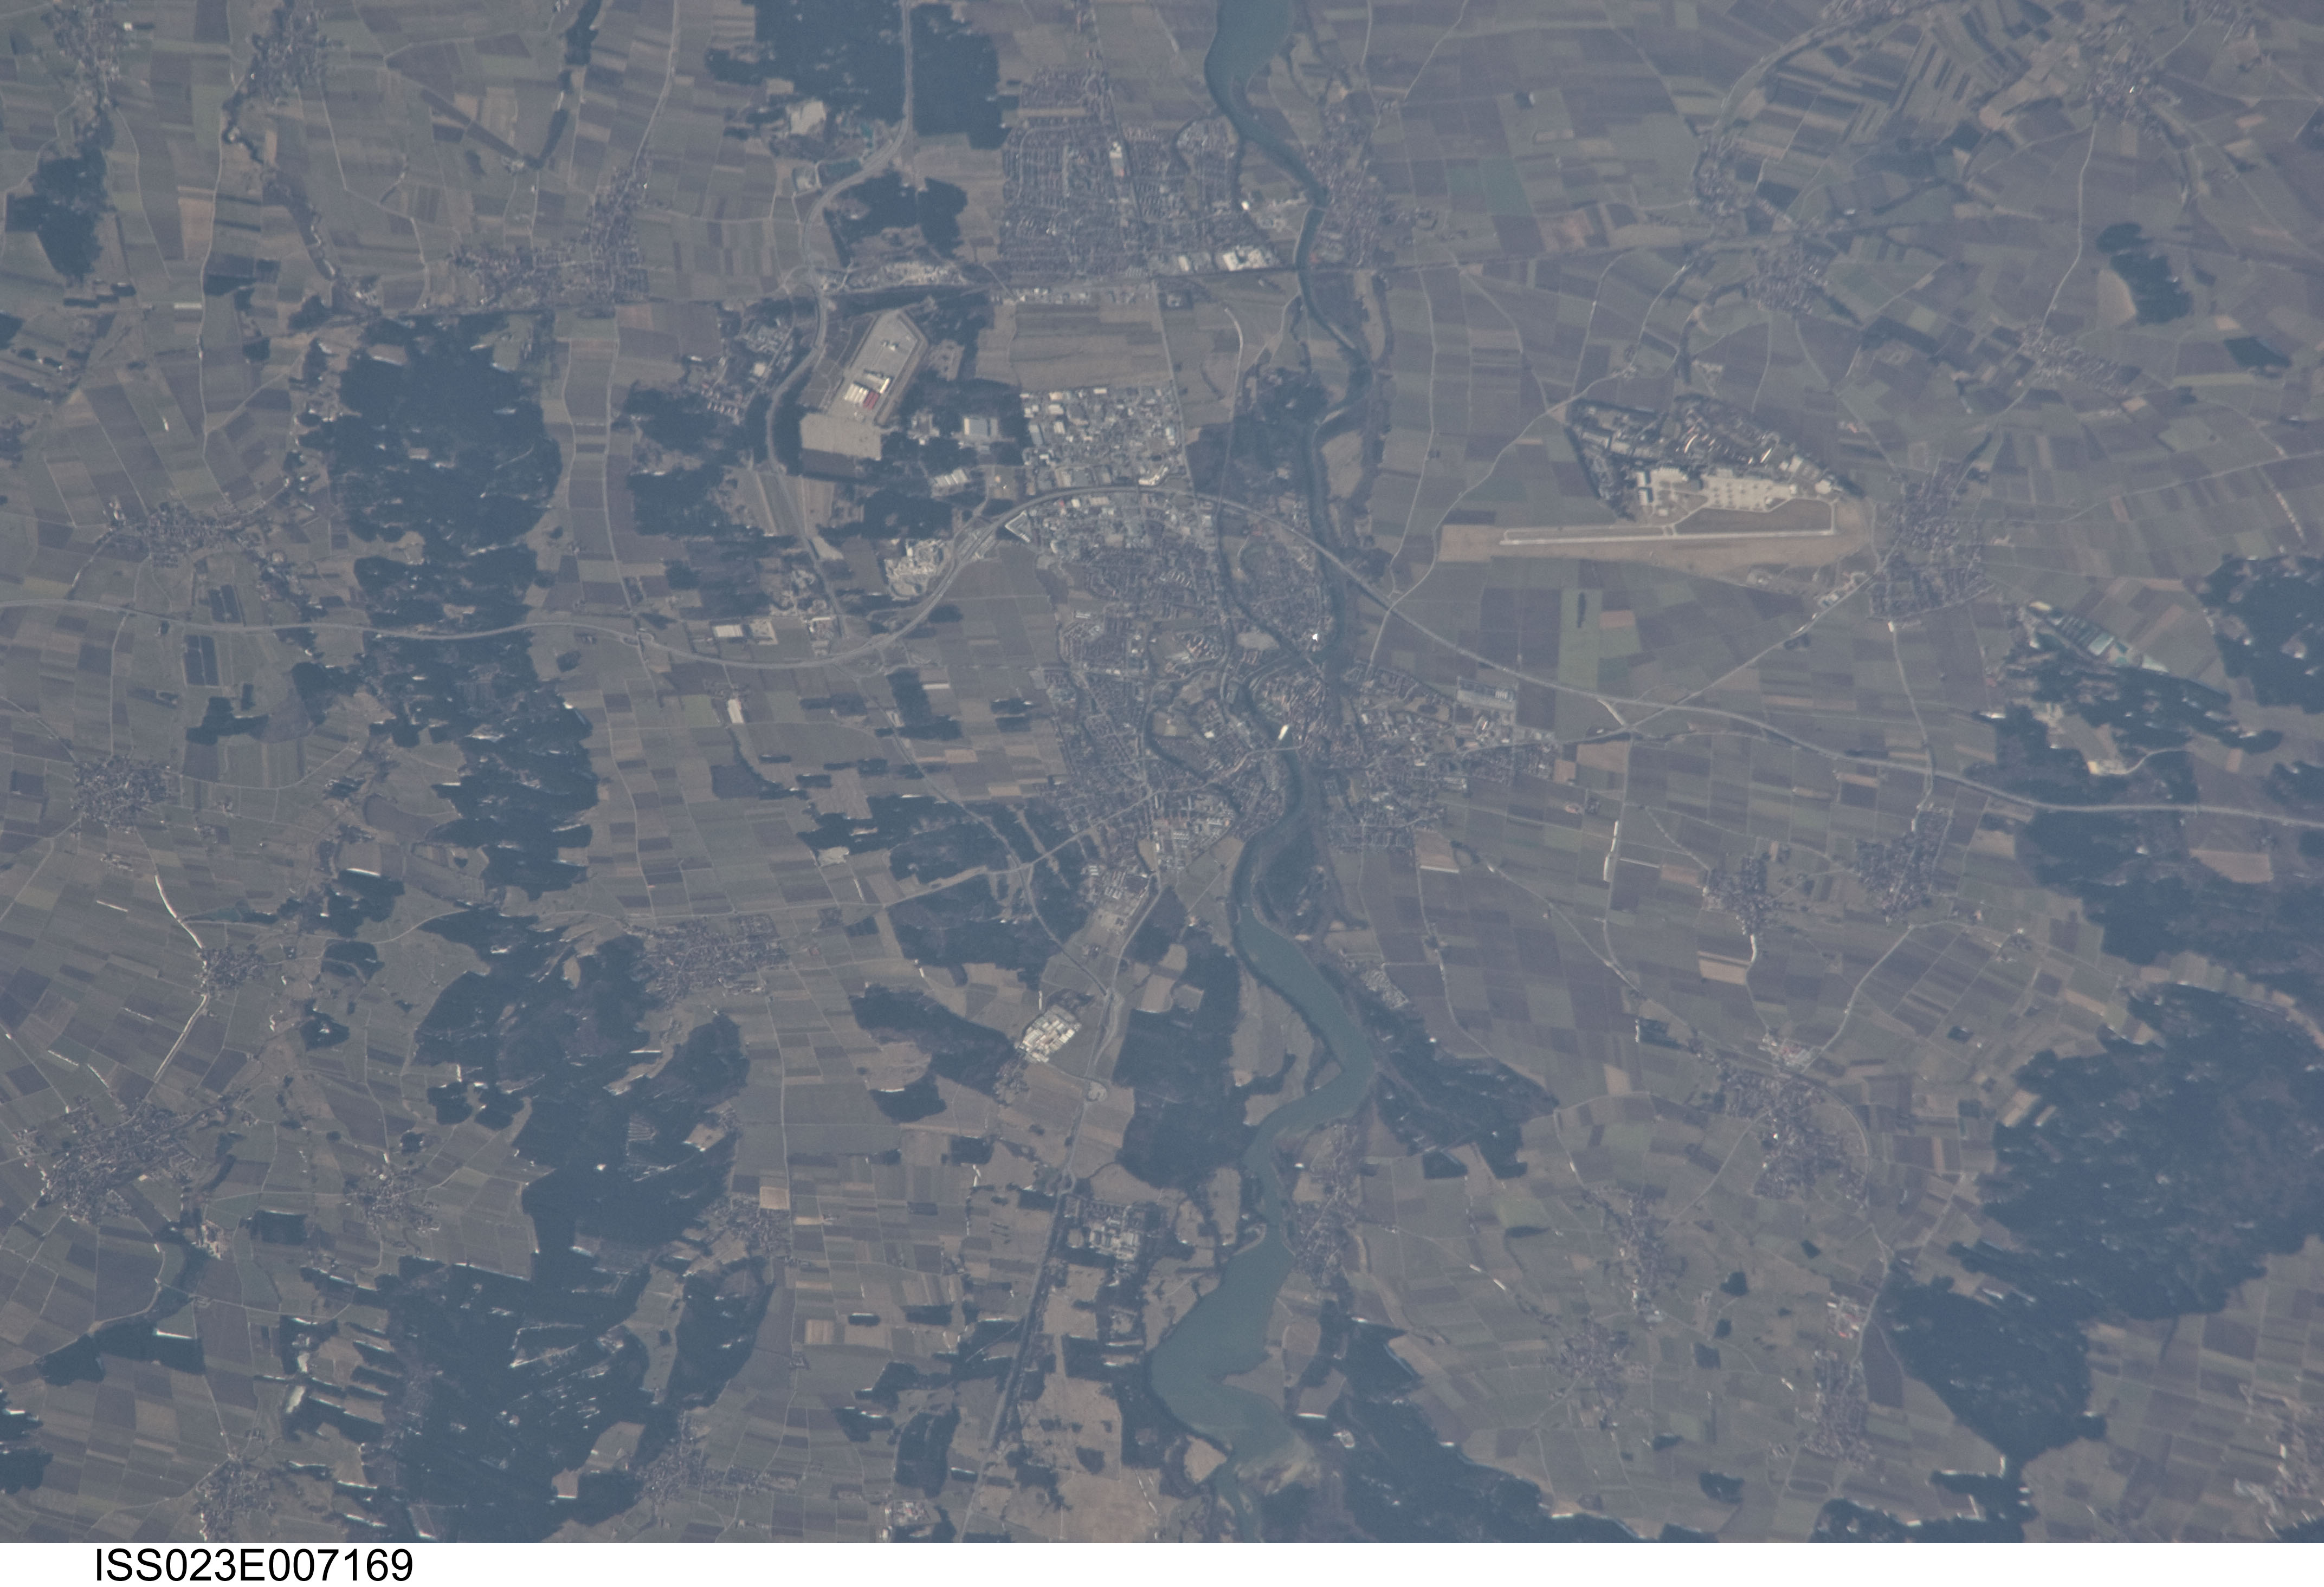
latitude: 48.0
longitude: 10.9
